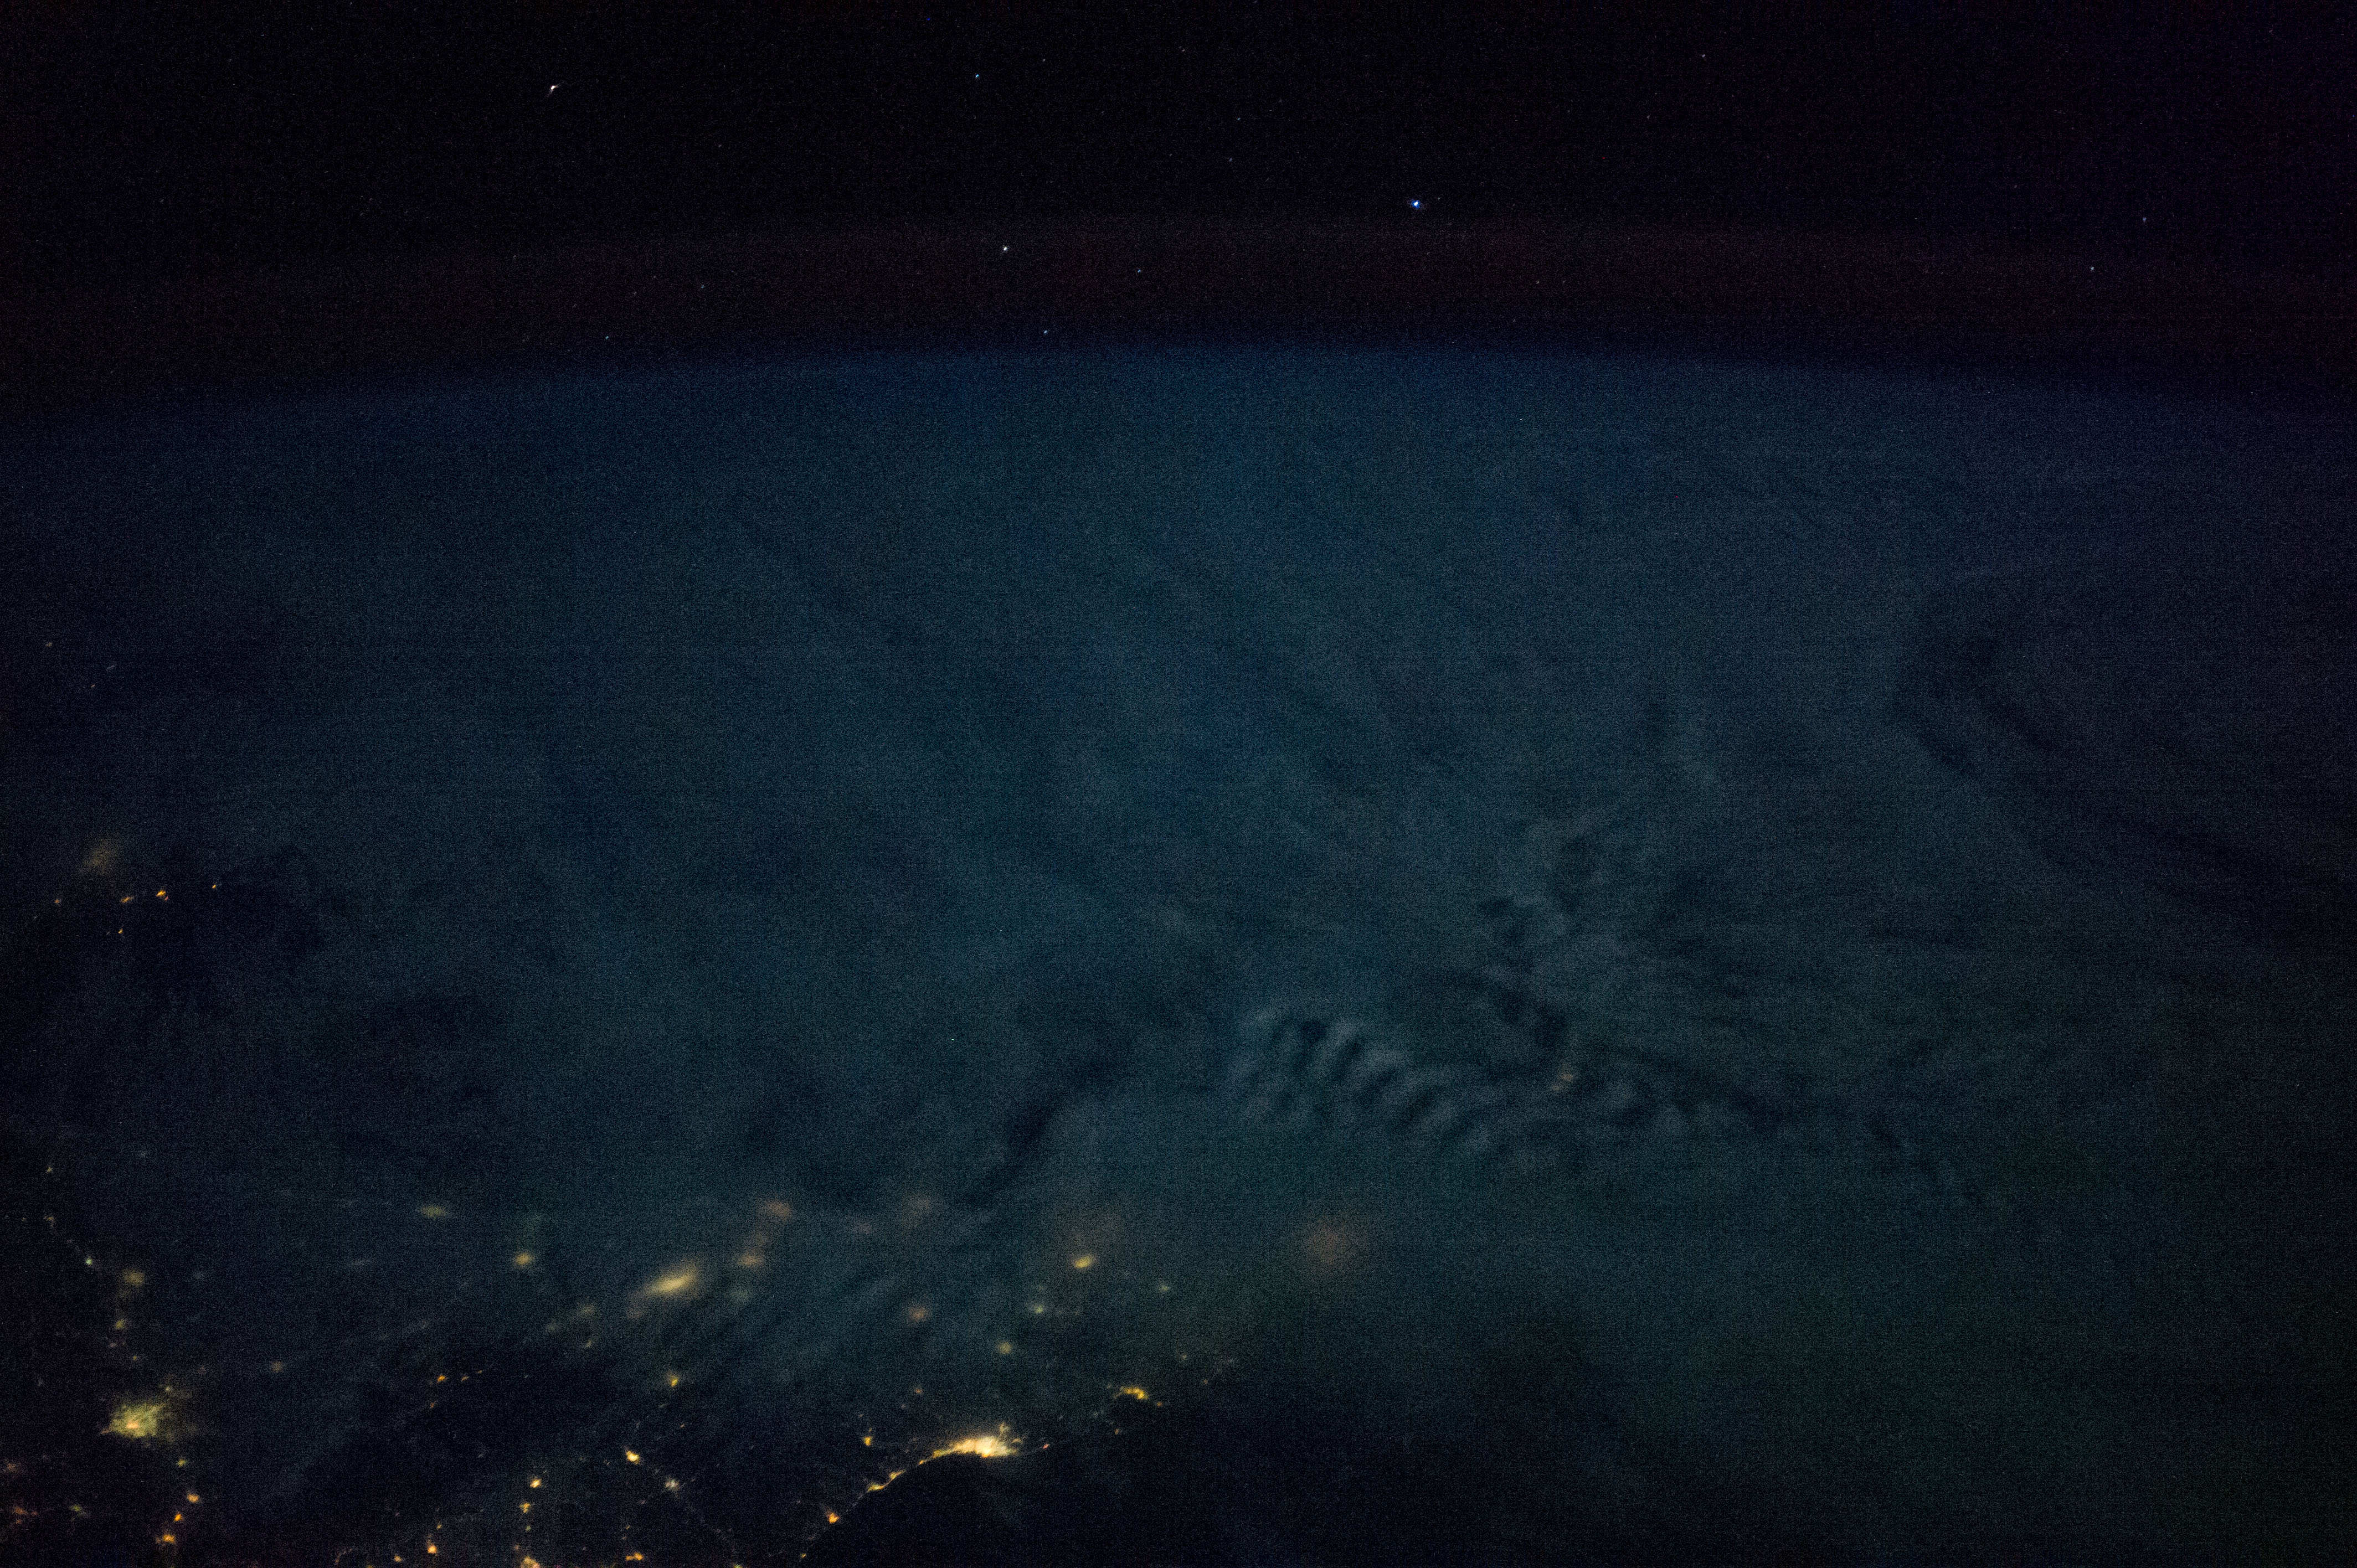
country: JAPAN
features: SEA OF OKHOTSK, ISLAND, EARTH LIMB
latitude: 46.5
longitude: 146.1
